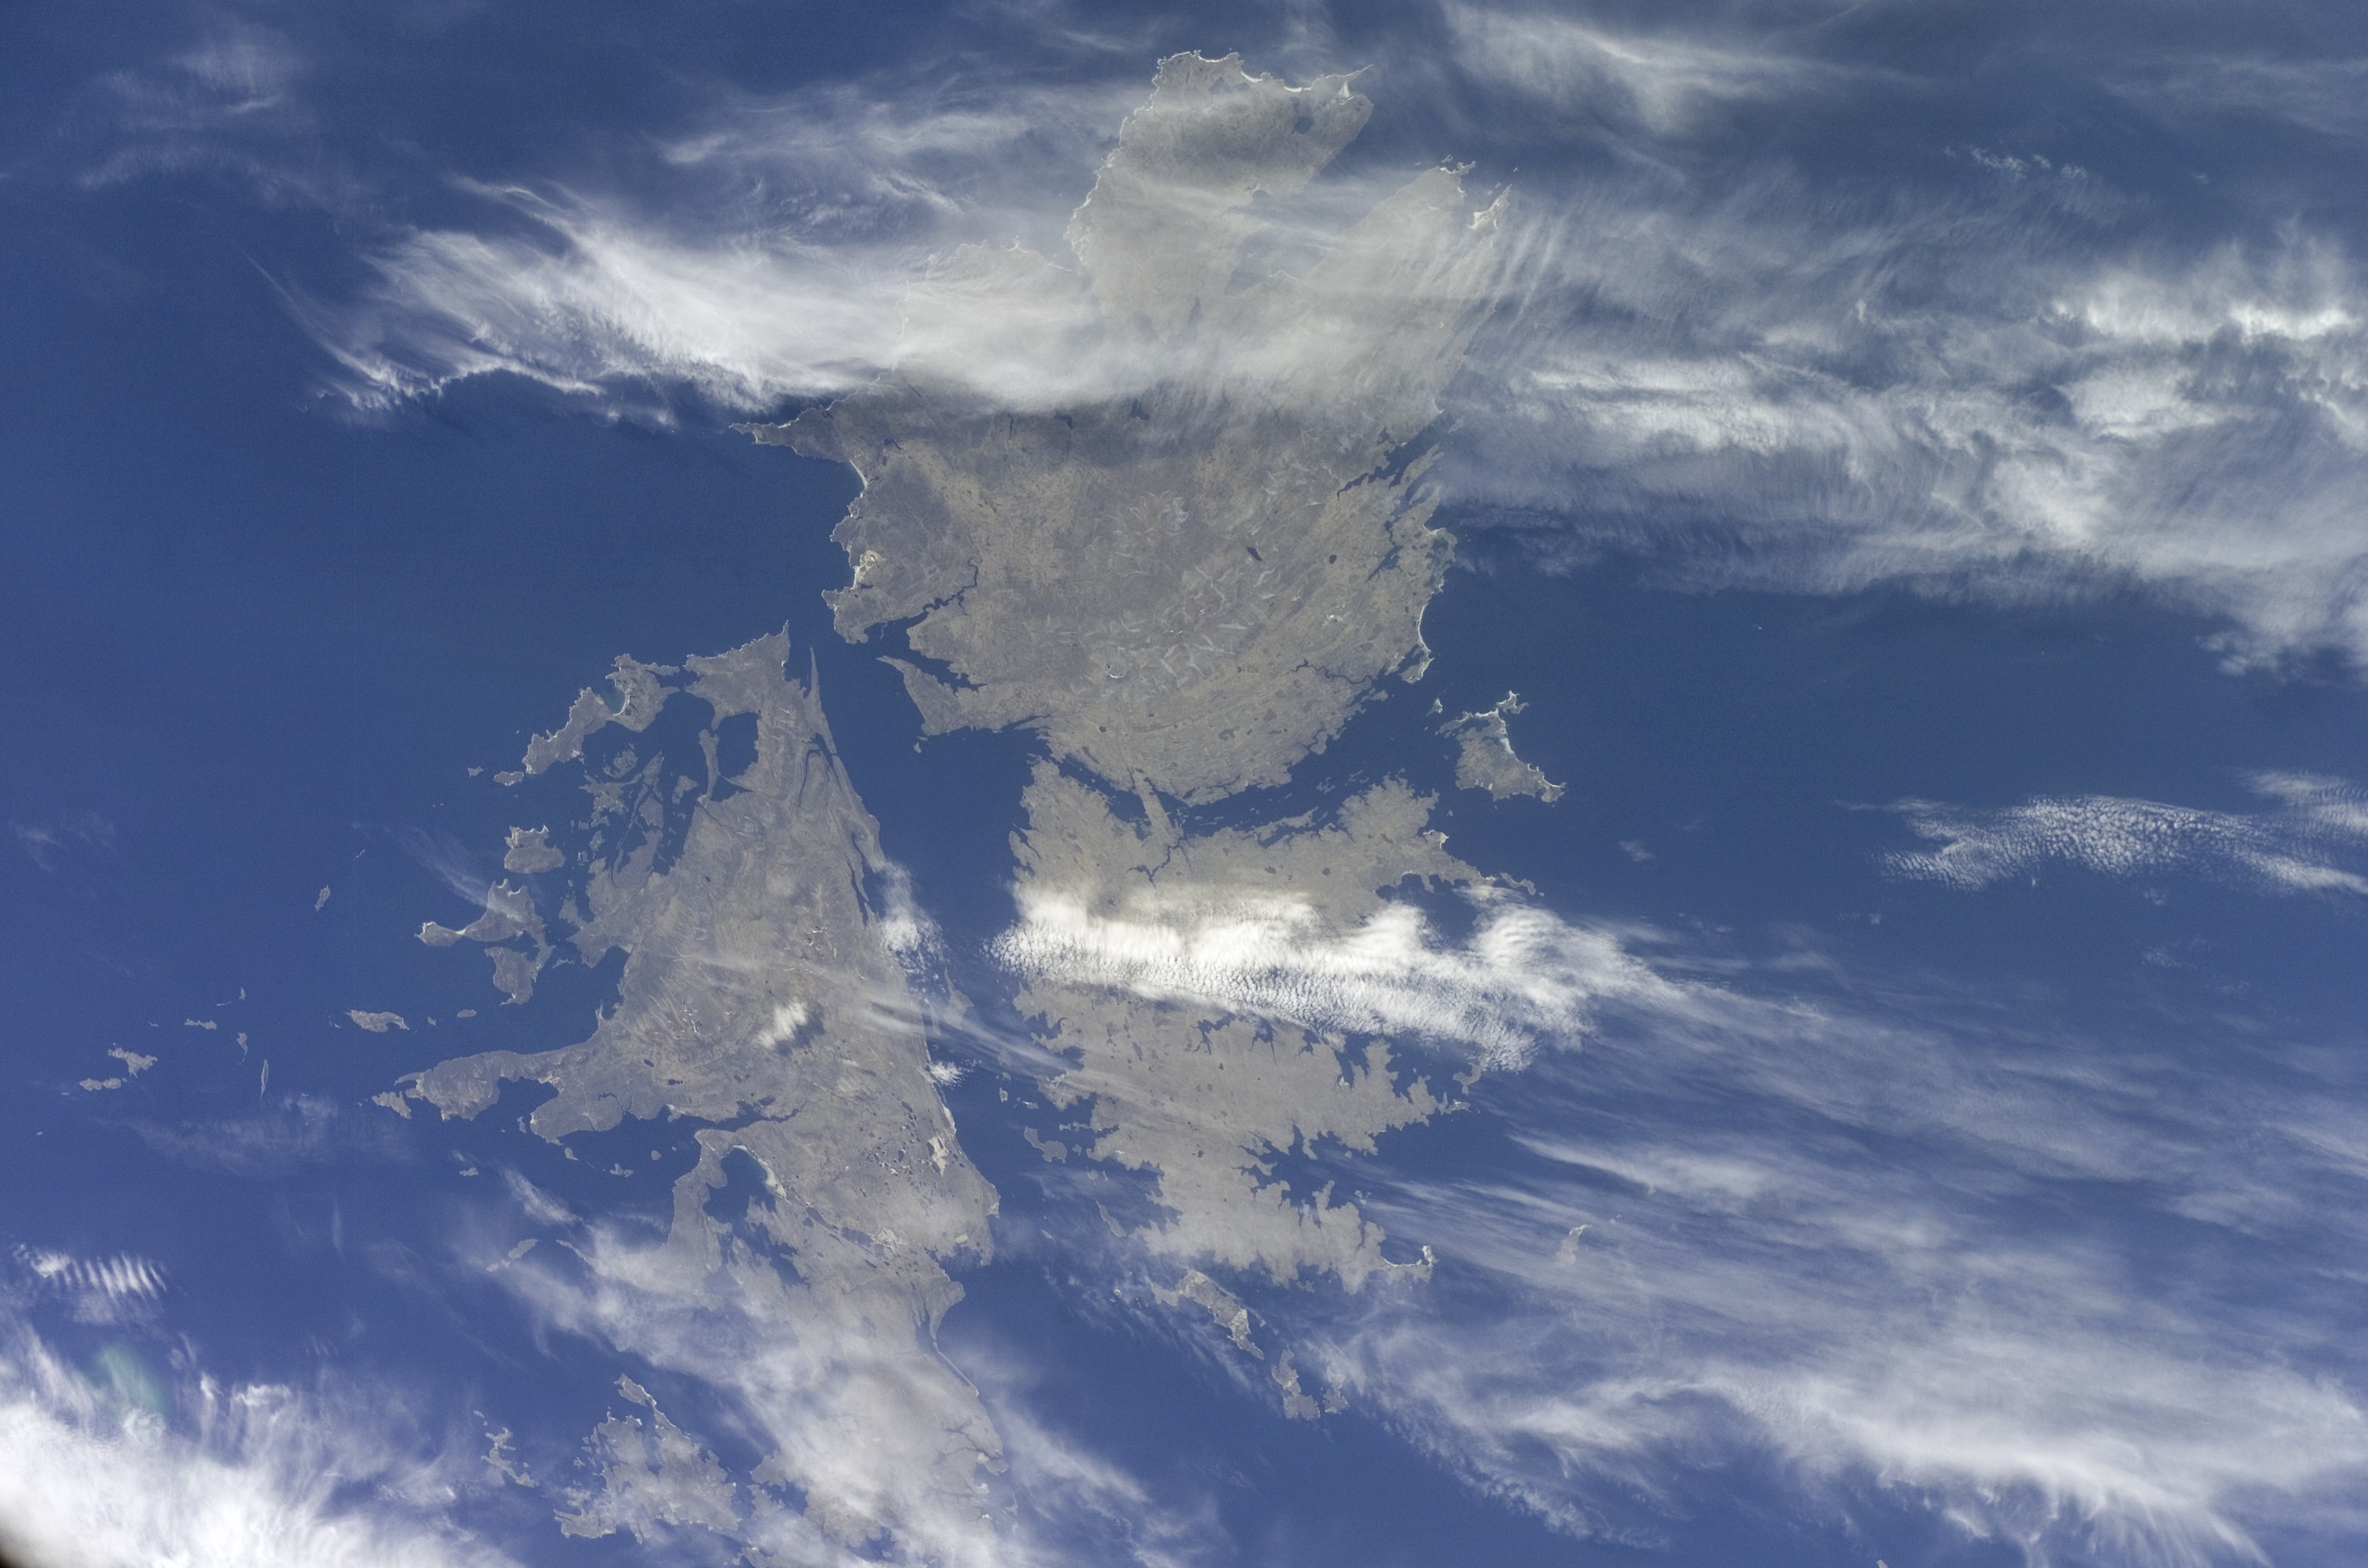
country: FALKLAND ISLANDS
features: E. FALKLAND, W. FALKLAND, SOUND
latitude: -52.0
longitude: -59.0
